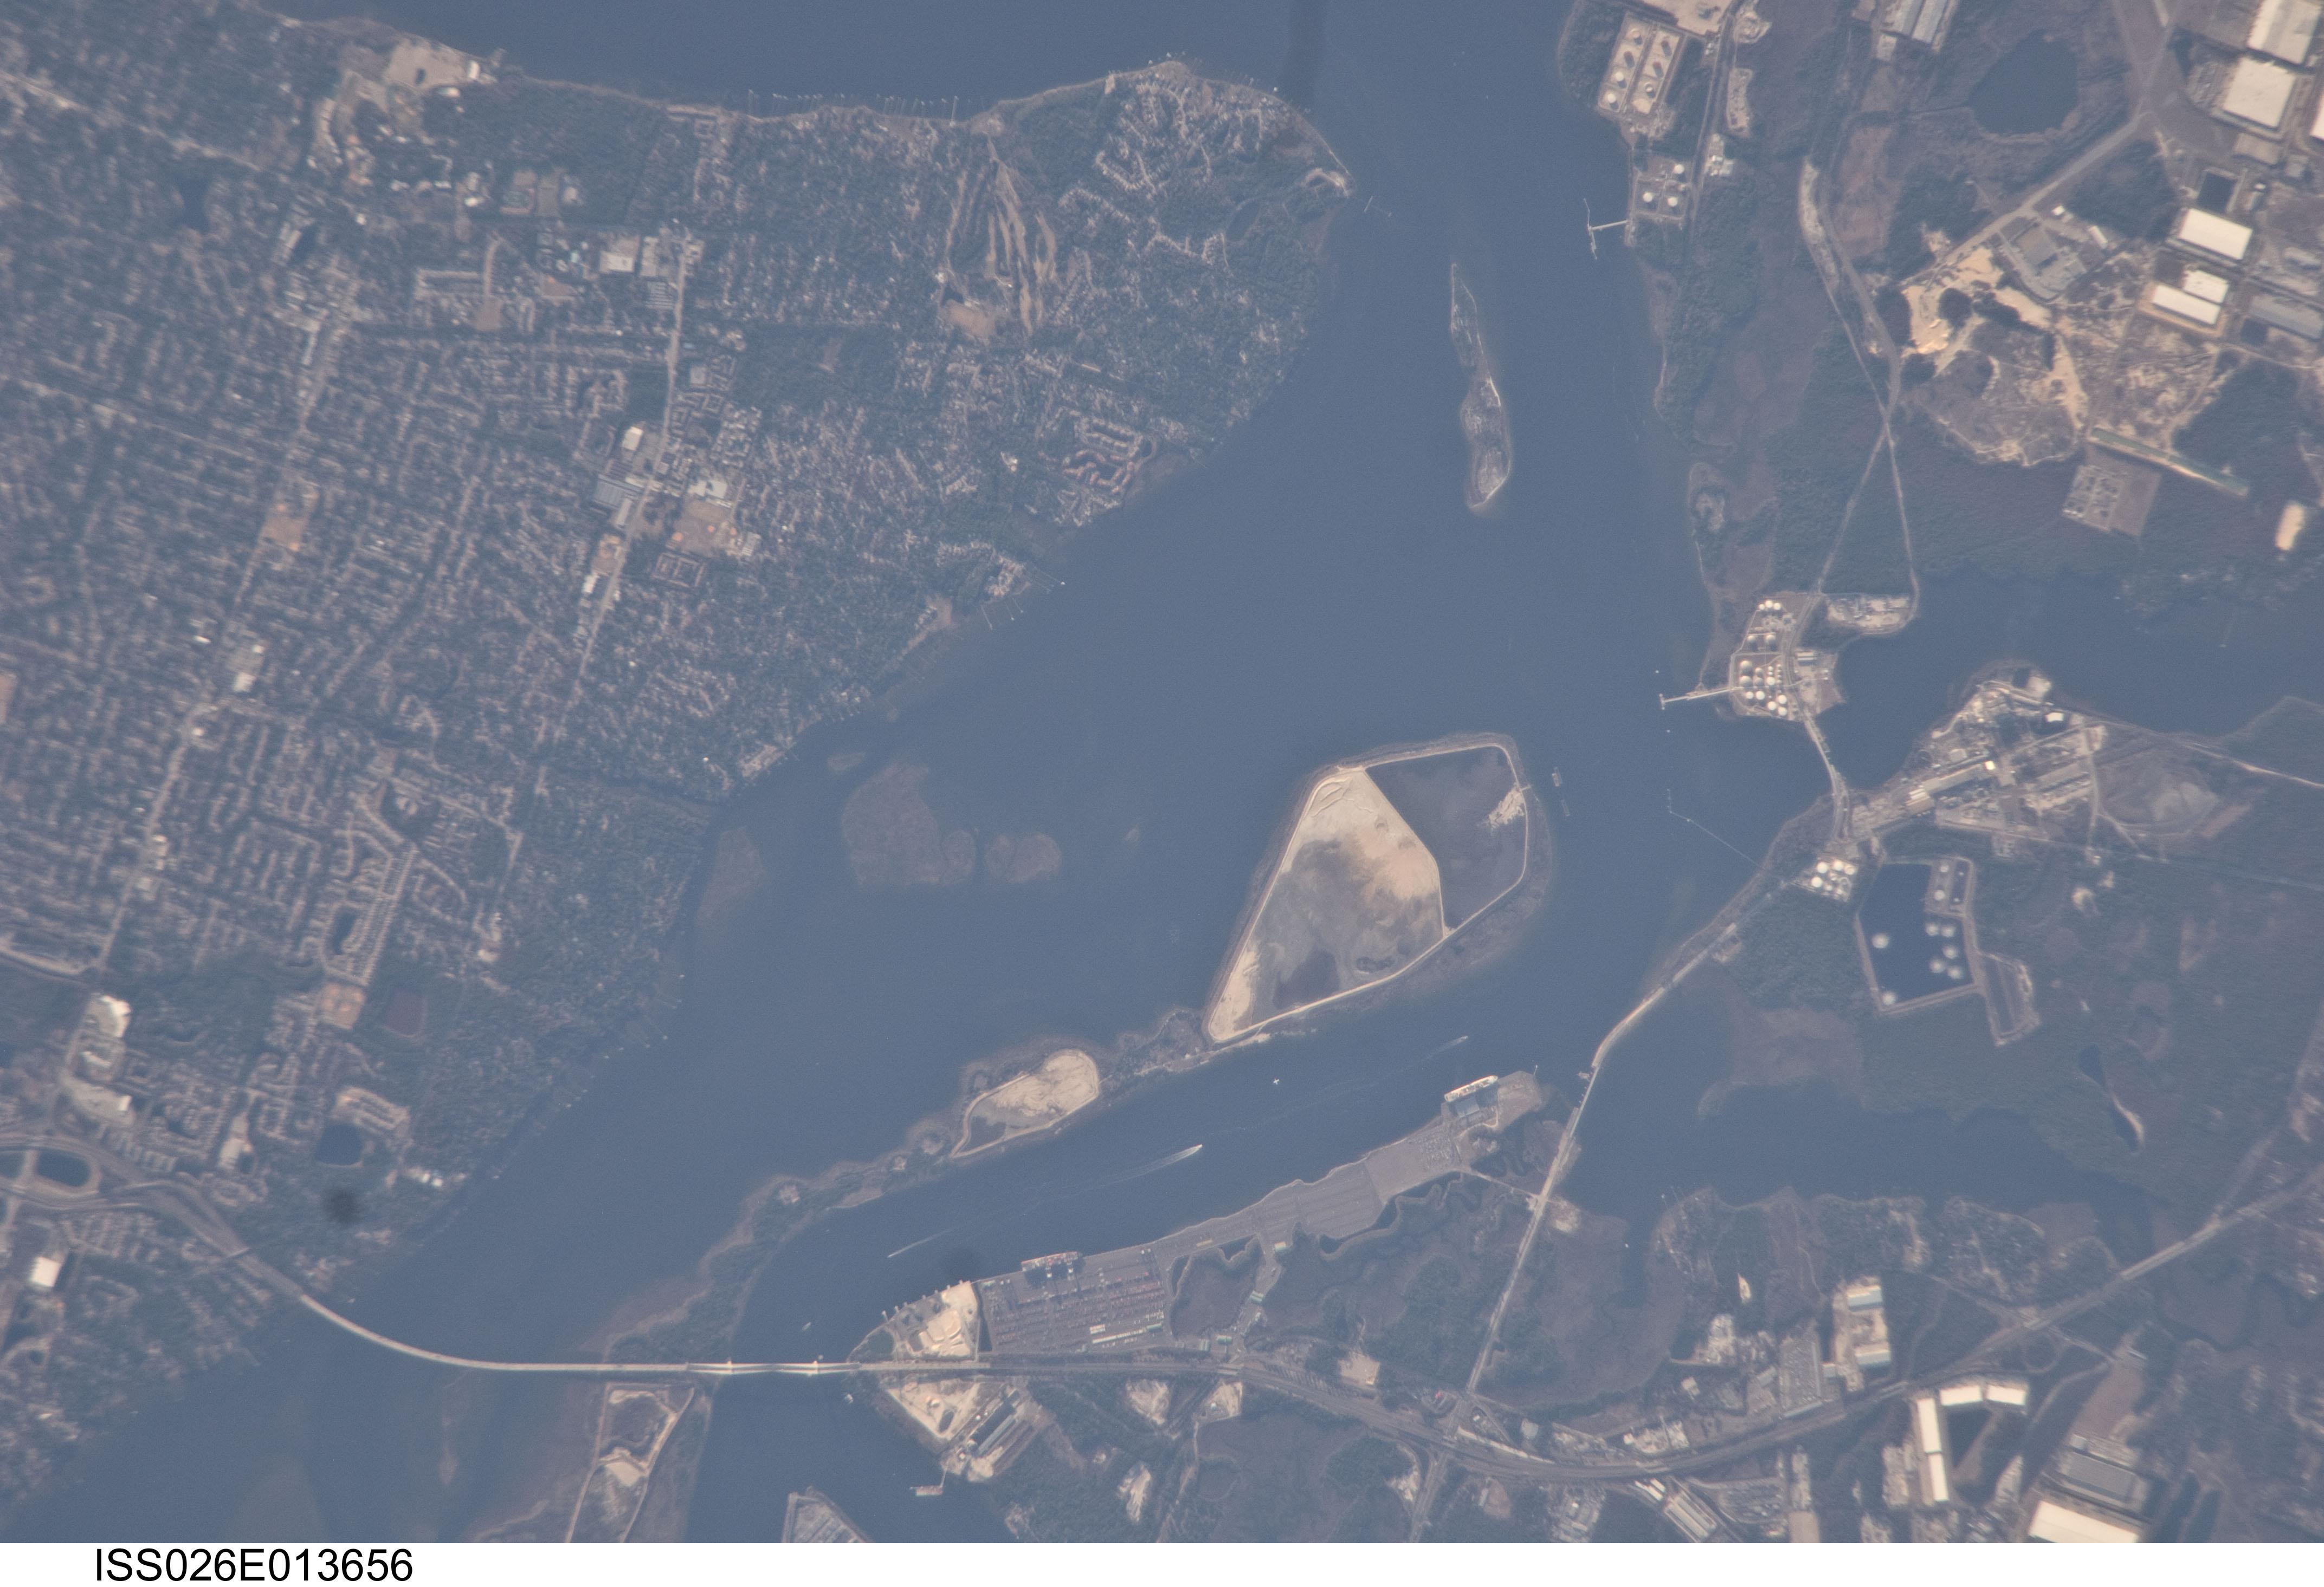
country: USA-FLORIDA
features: NE. JACKSONVILLE, ST JOHNS RIVER, ROADS, BRIDGES, FACILITIES
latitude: 30.4
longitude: -81.6
